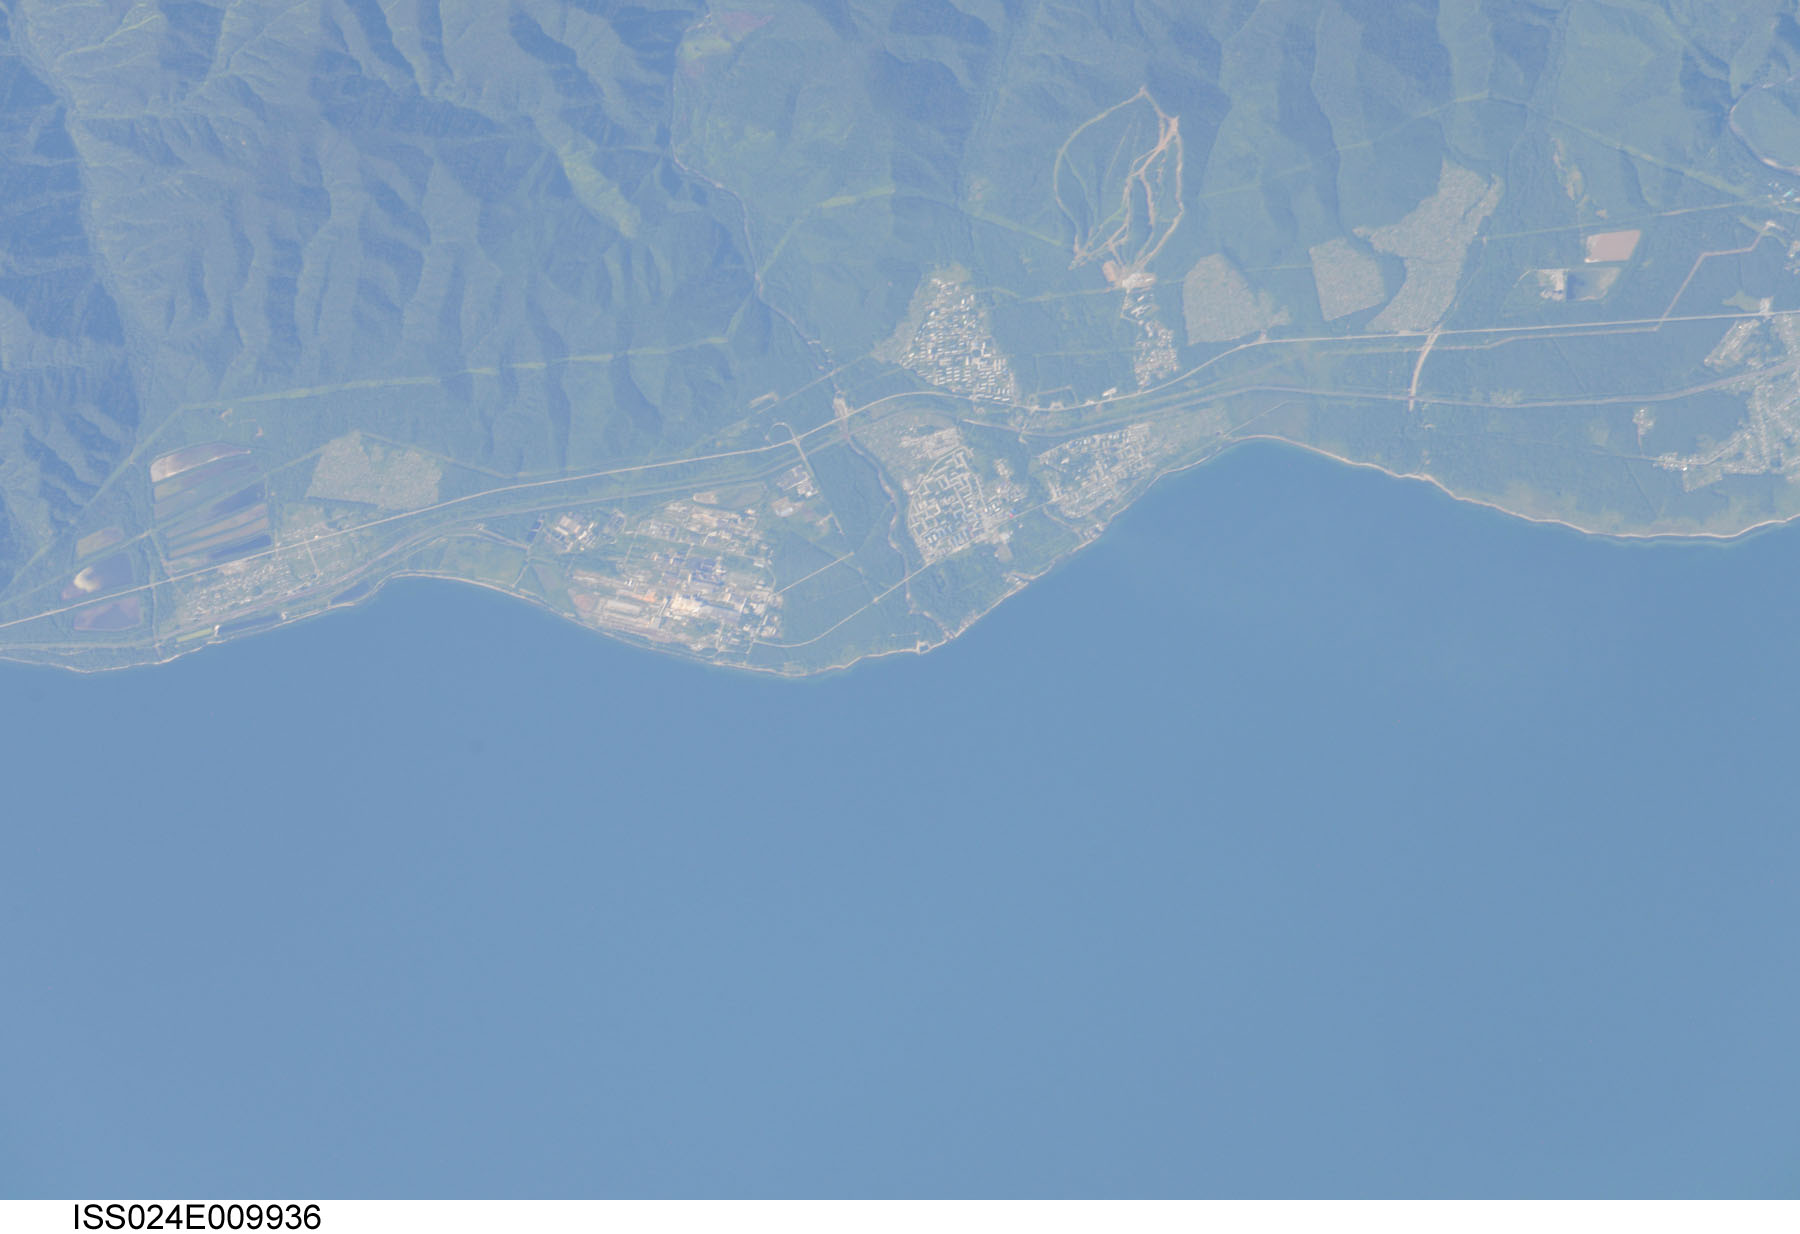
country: RUSSIAN FEDERATION
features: SW. LAKE BAIKAL
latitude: 51.5
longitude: 104.2
